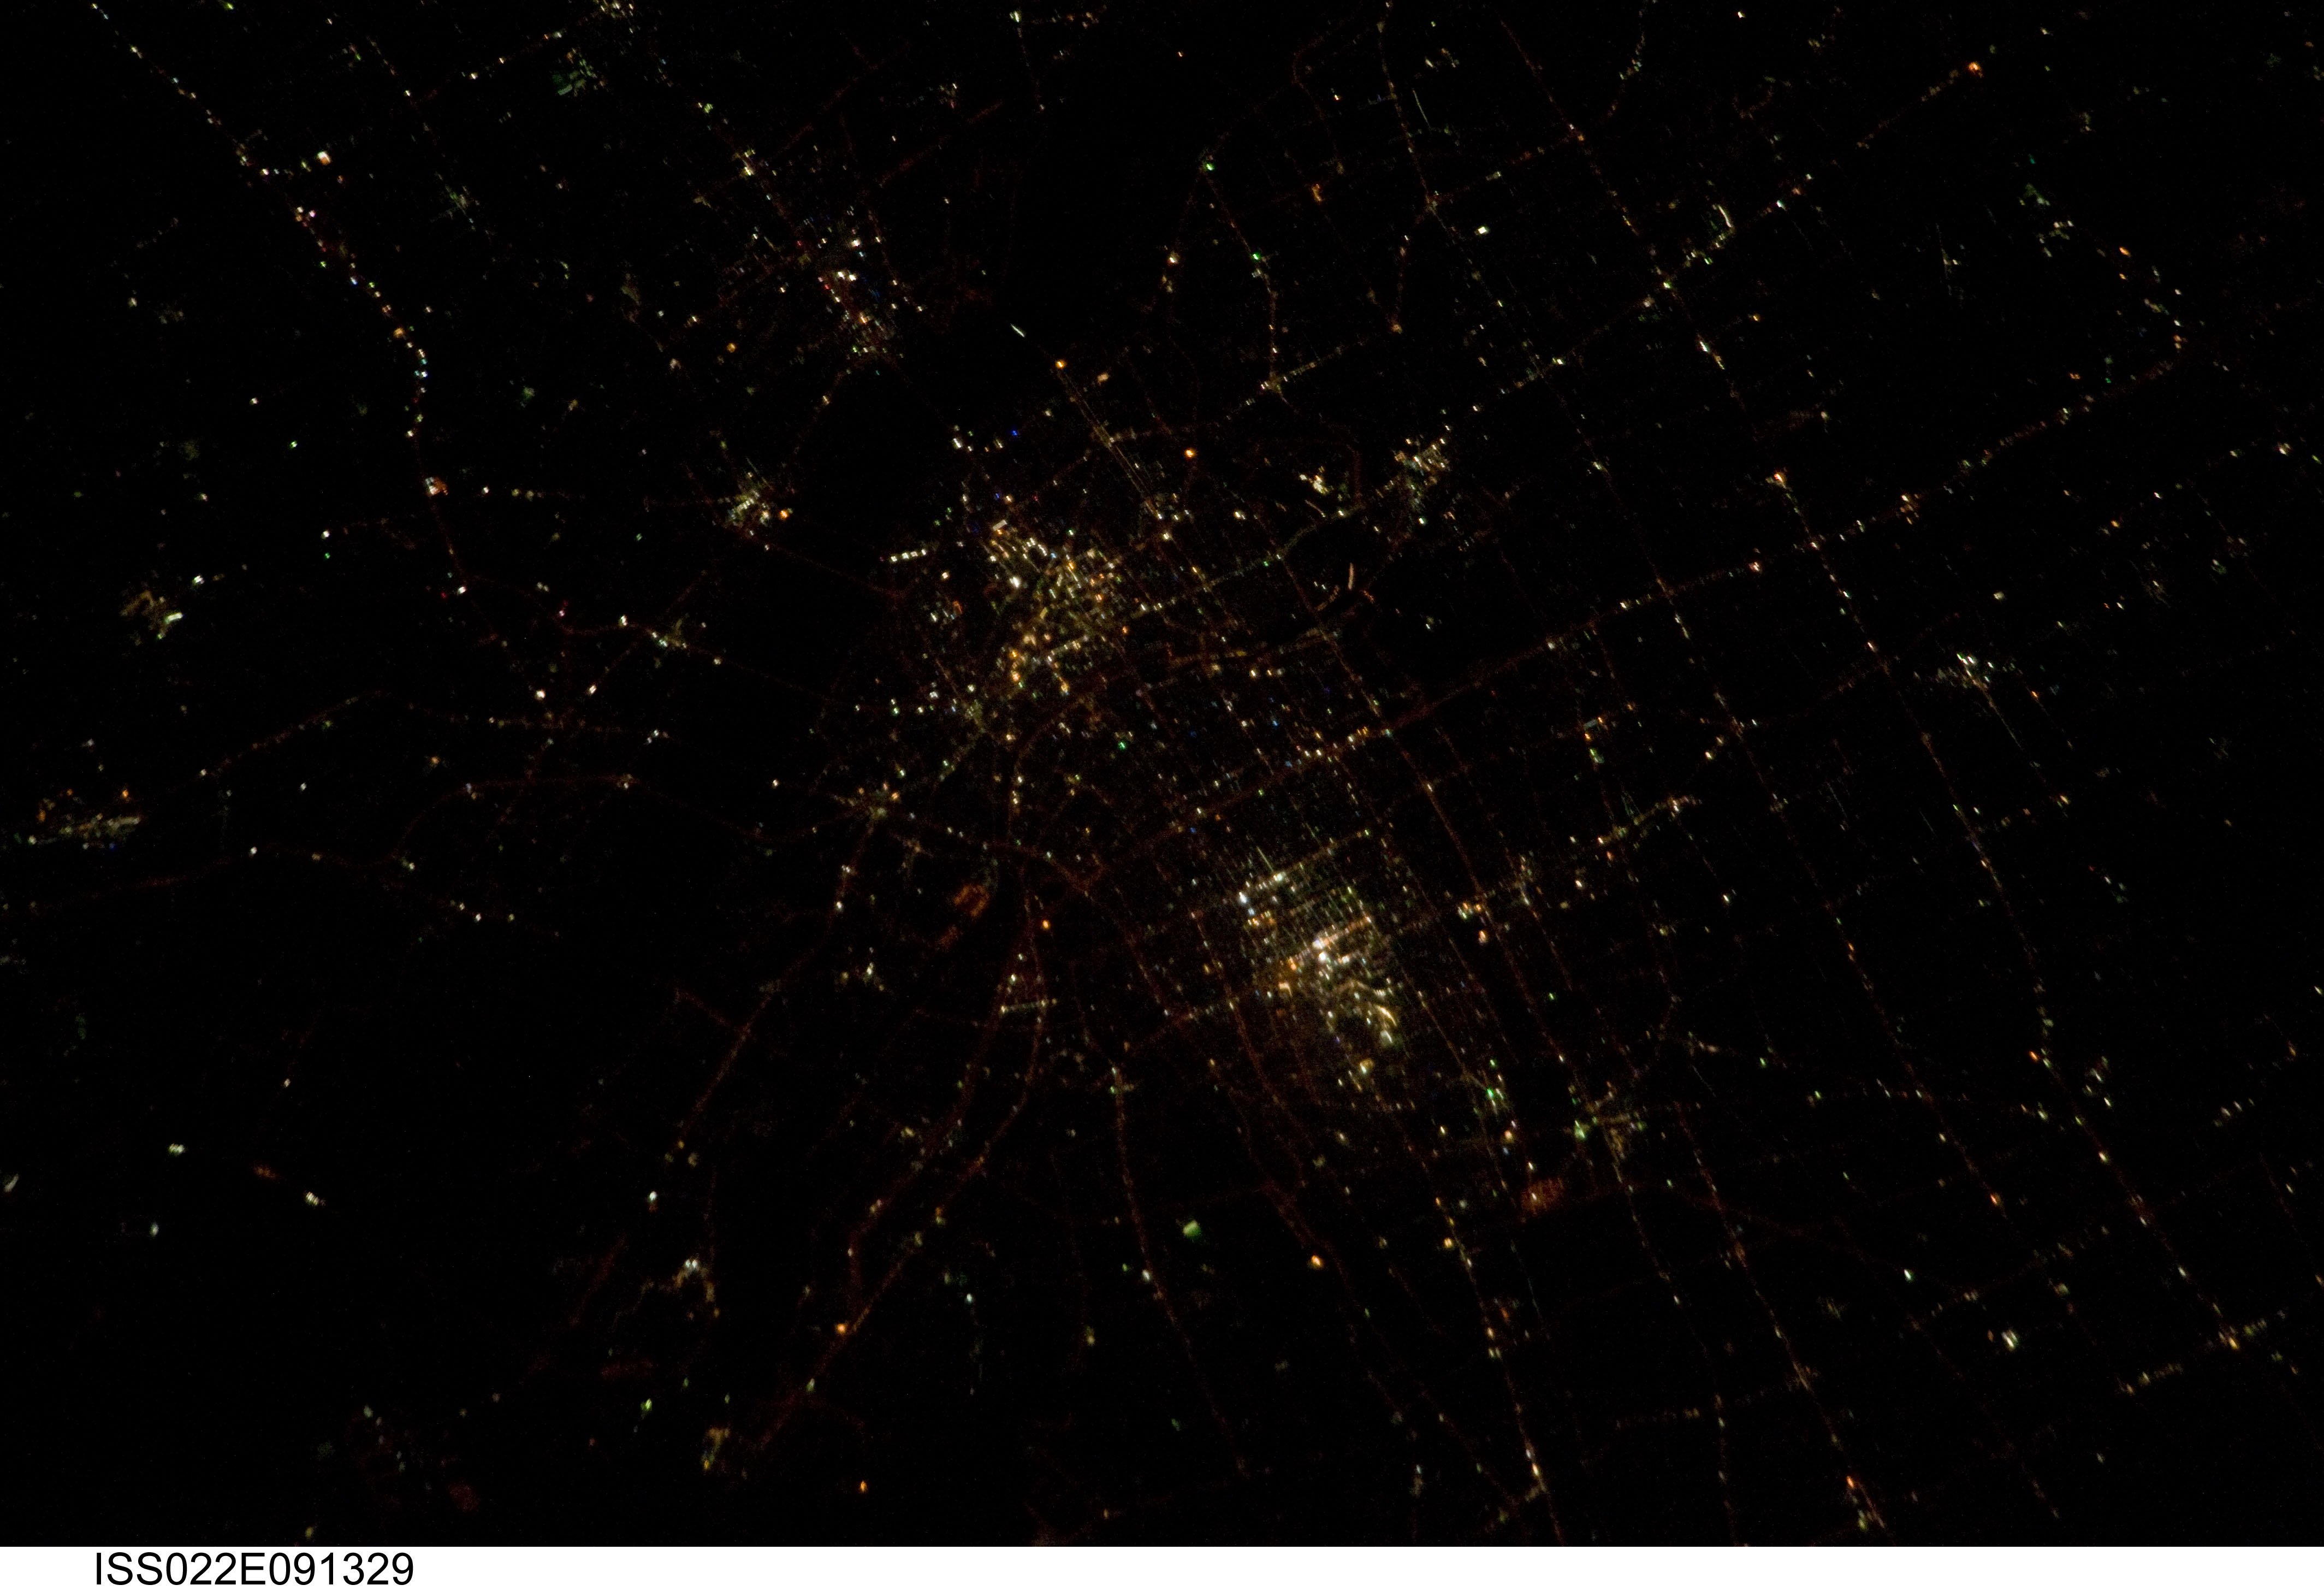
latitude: 35.0
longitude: 136.2
